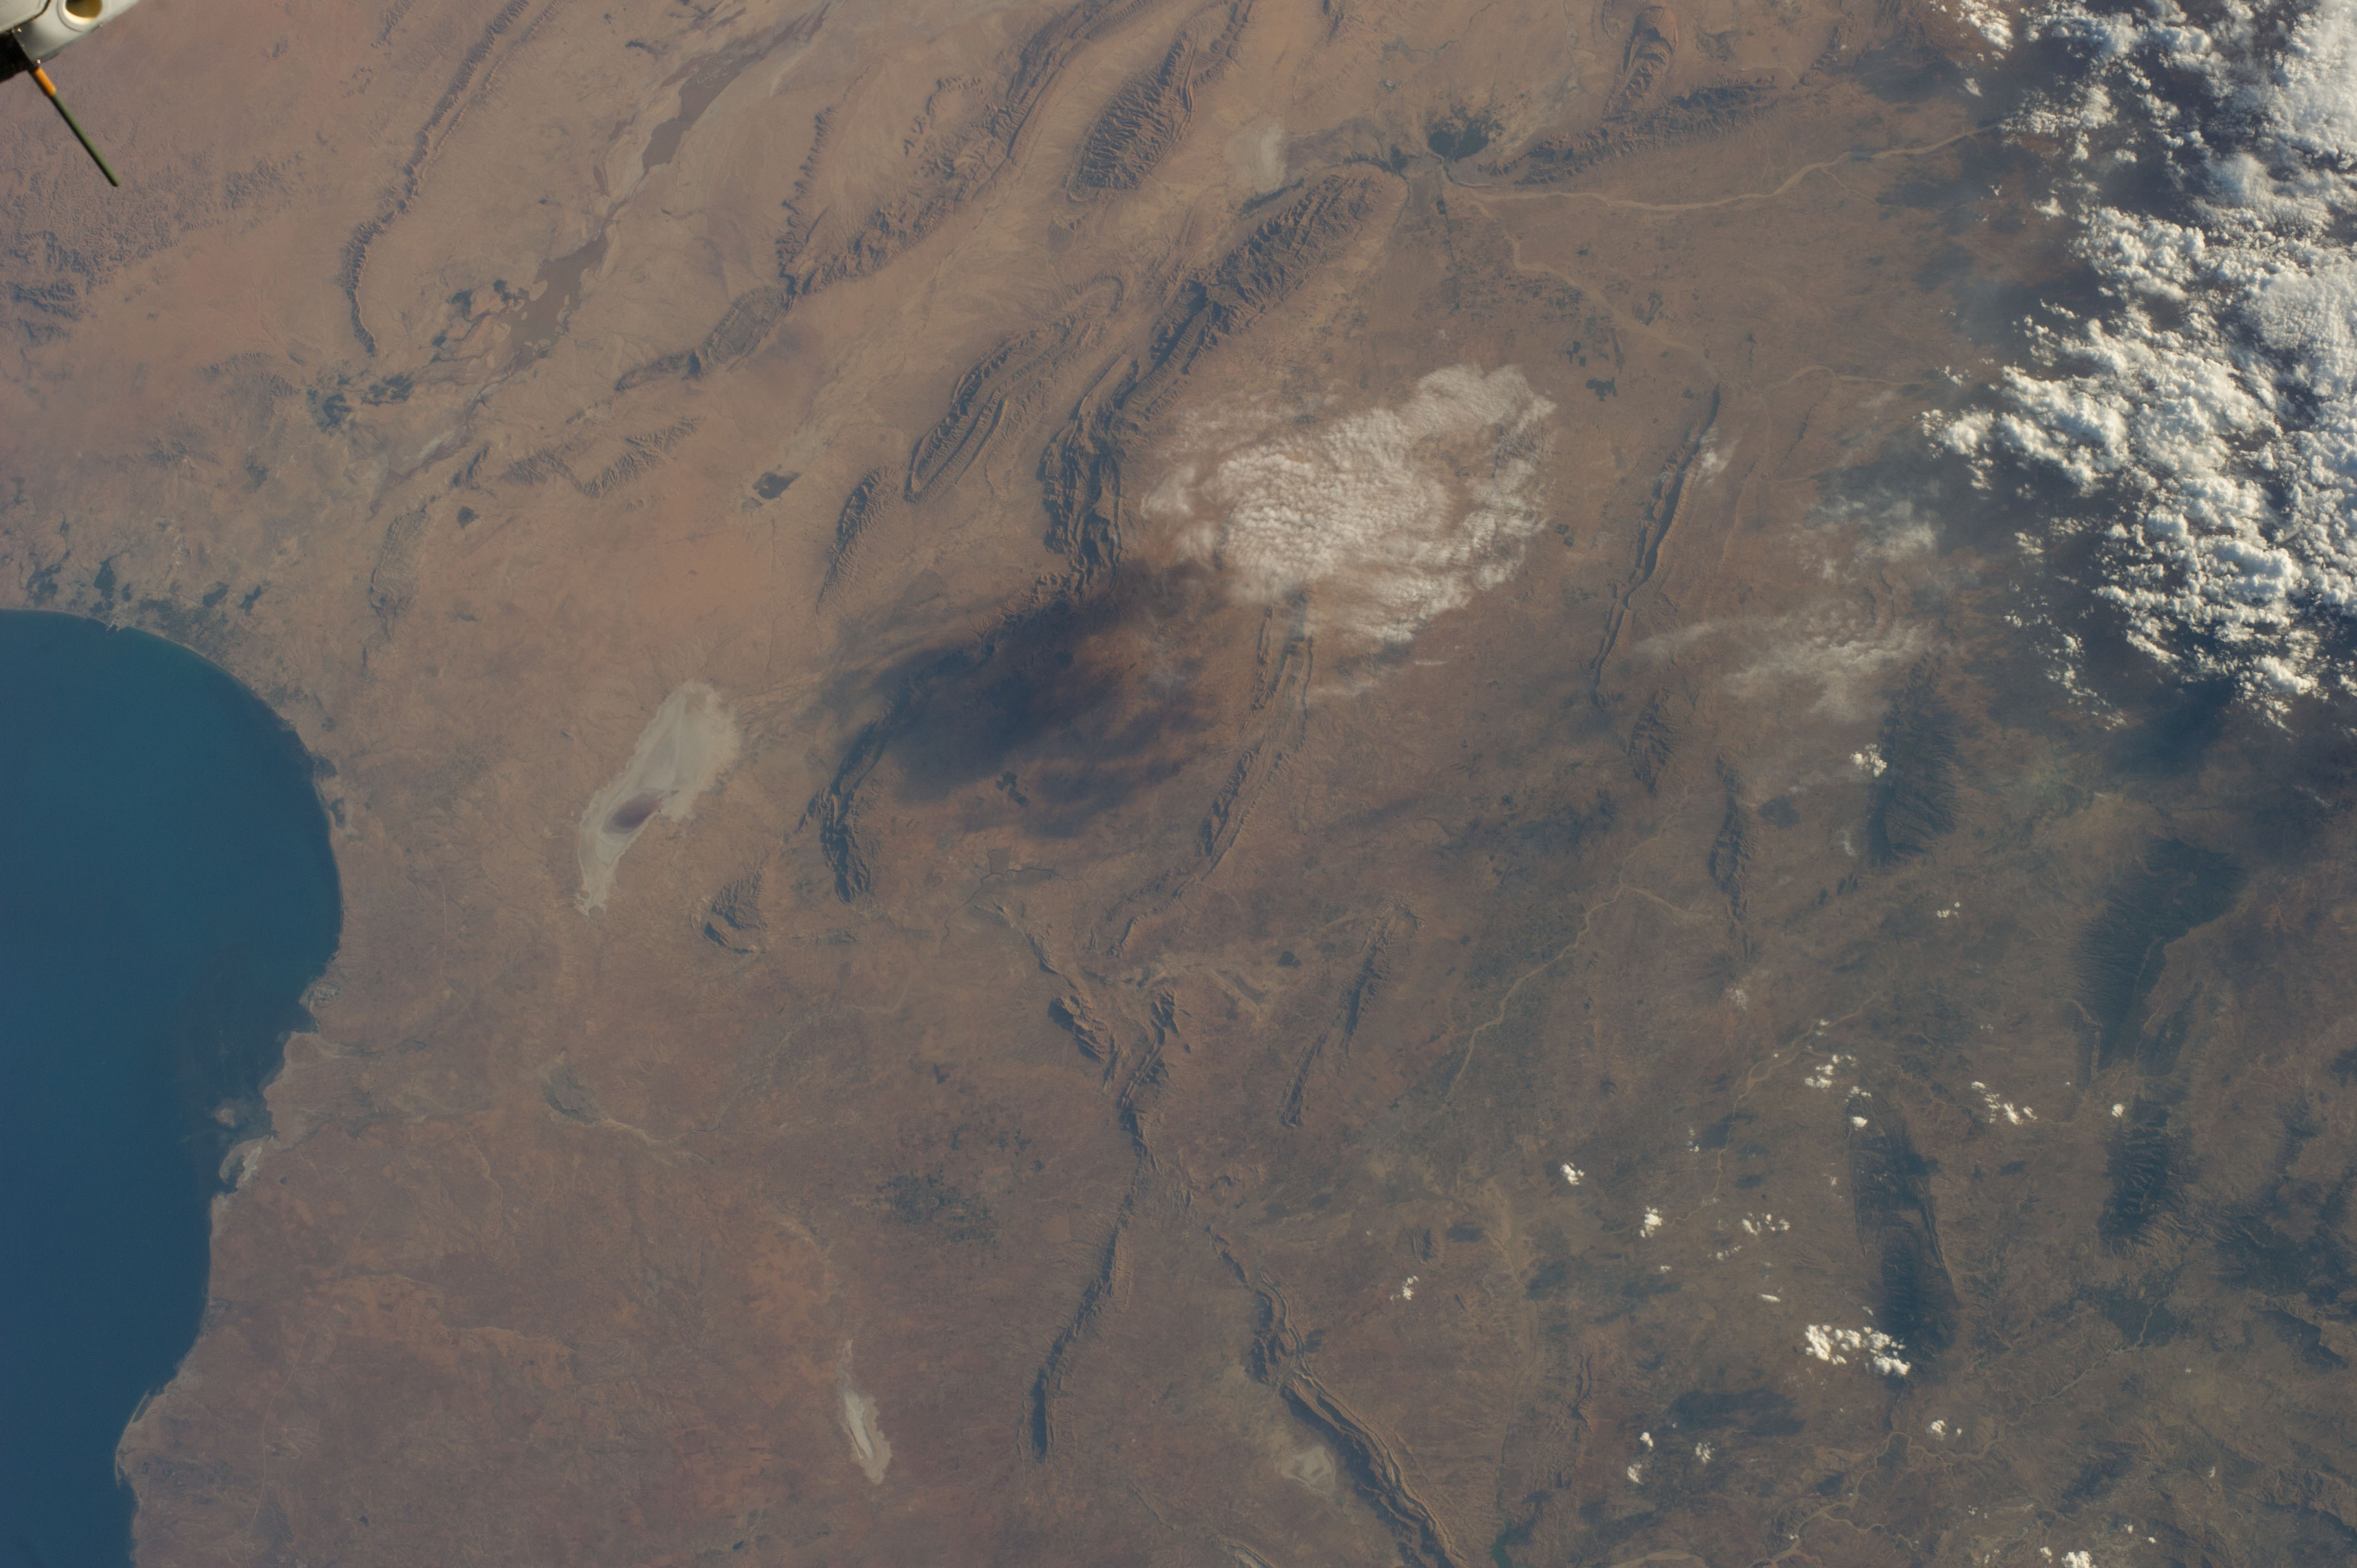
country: TUNISIA
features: DESERT, RIDGES, PLAYAS, DRAINAGE, COAST, AREA NW. OF GABES, G. OF GABES
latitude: 34.5
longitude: 9.5
